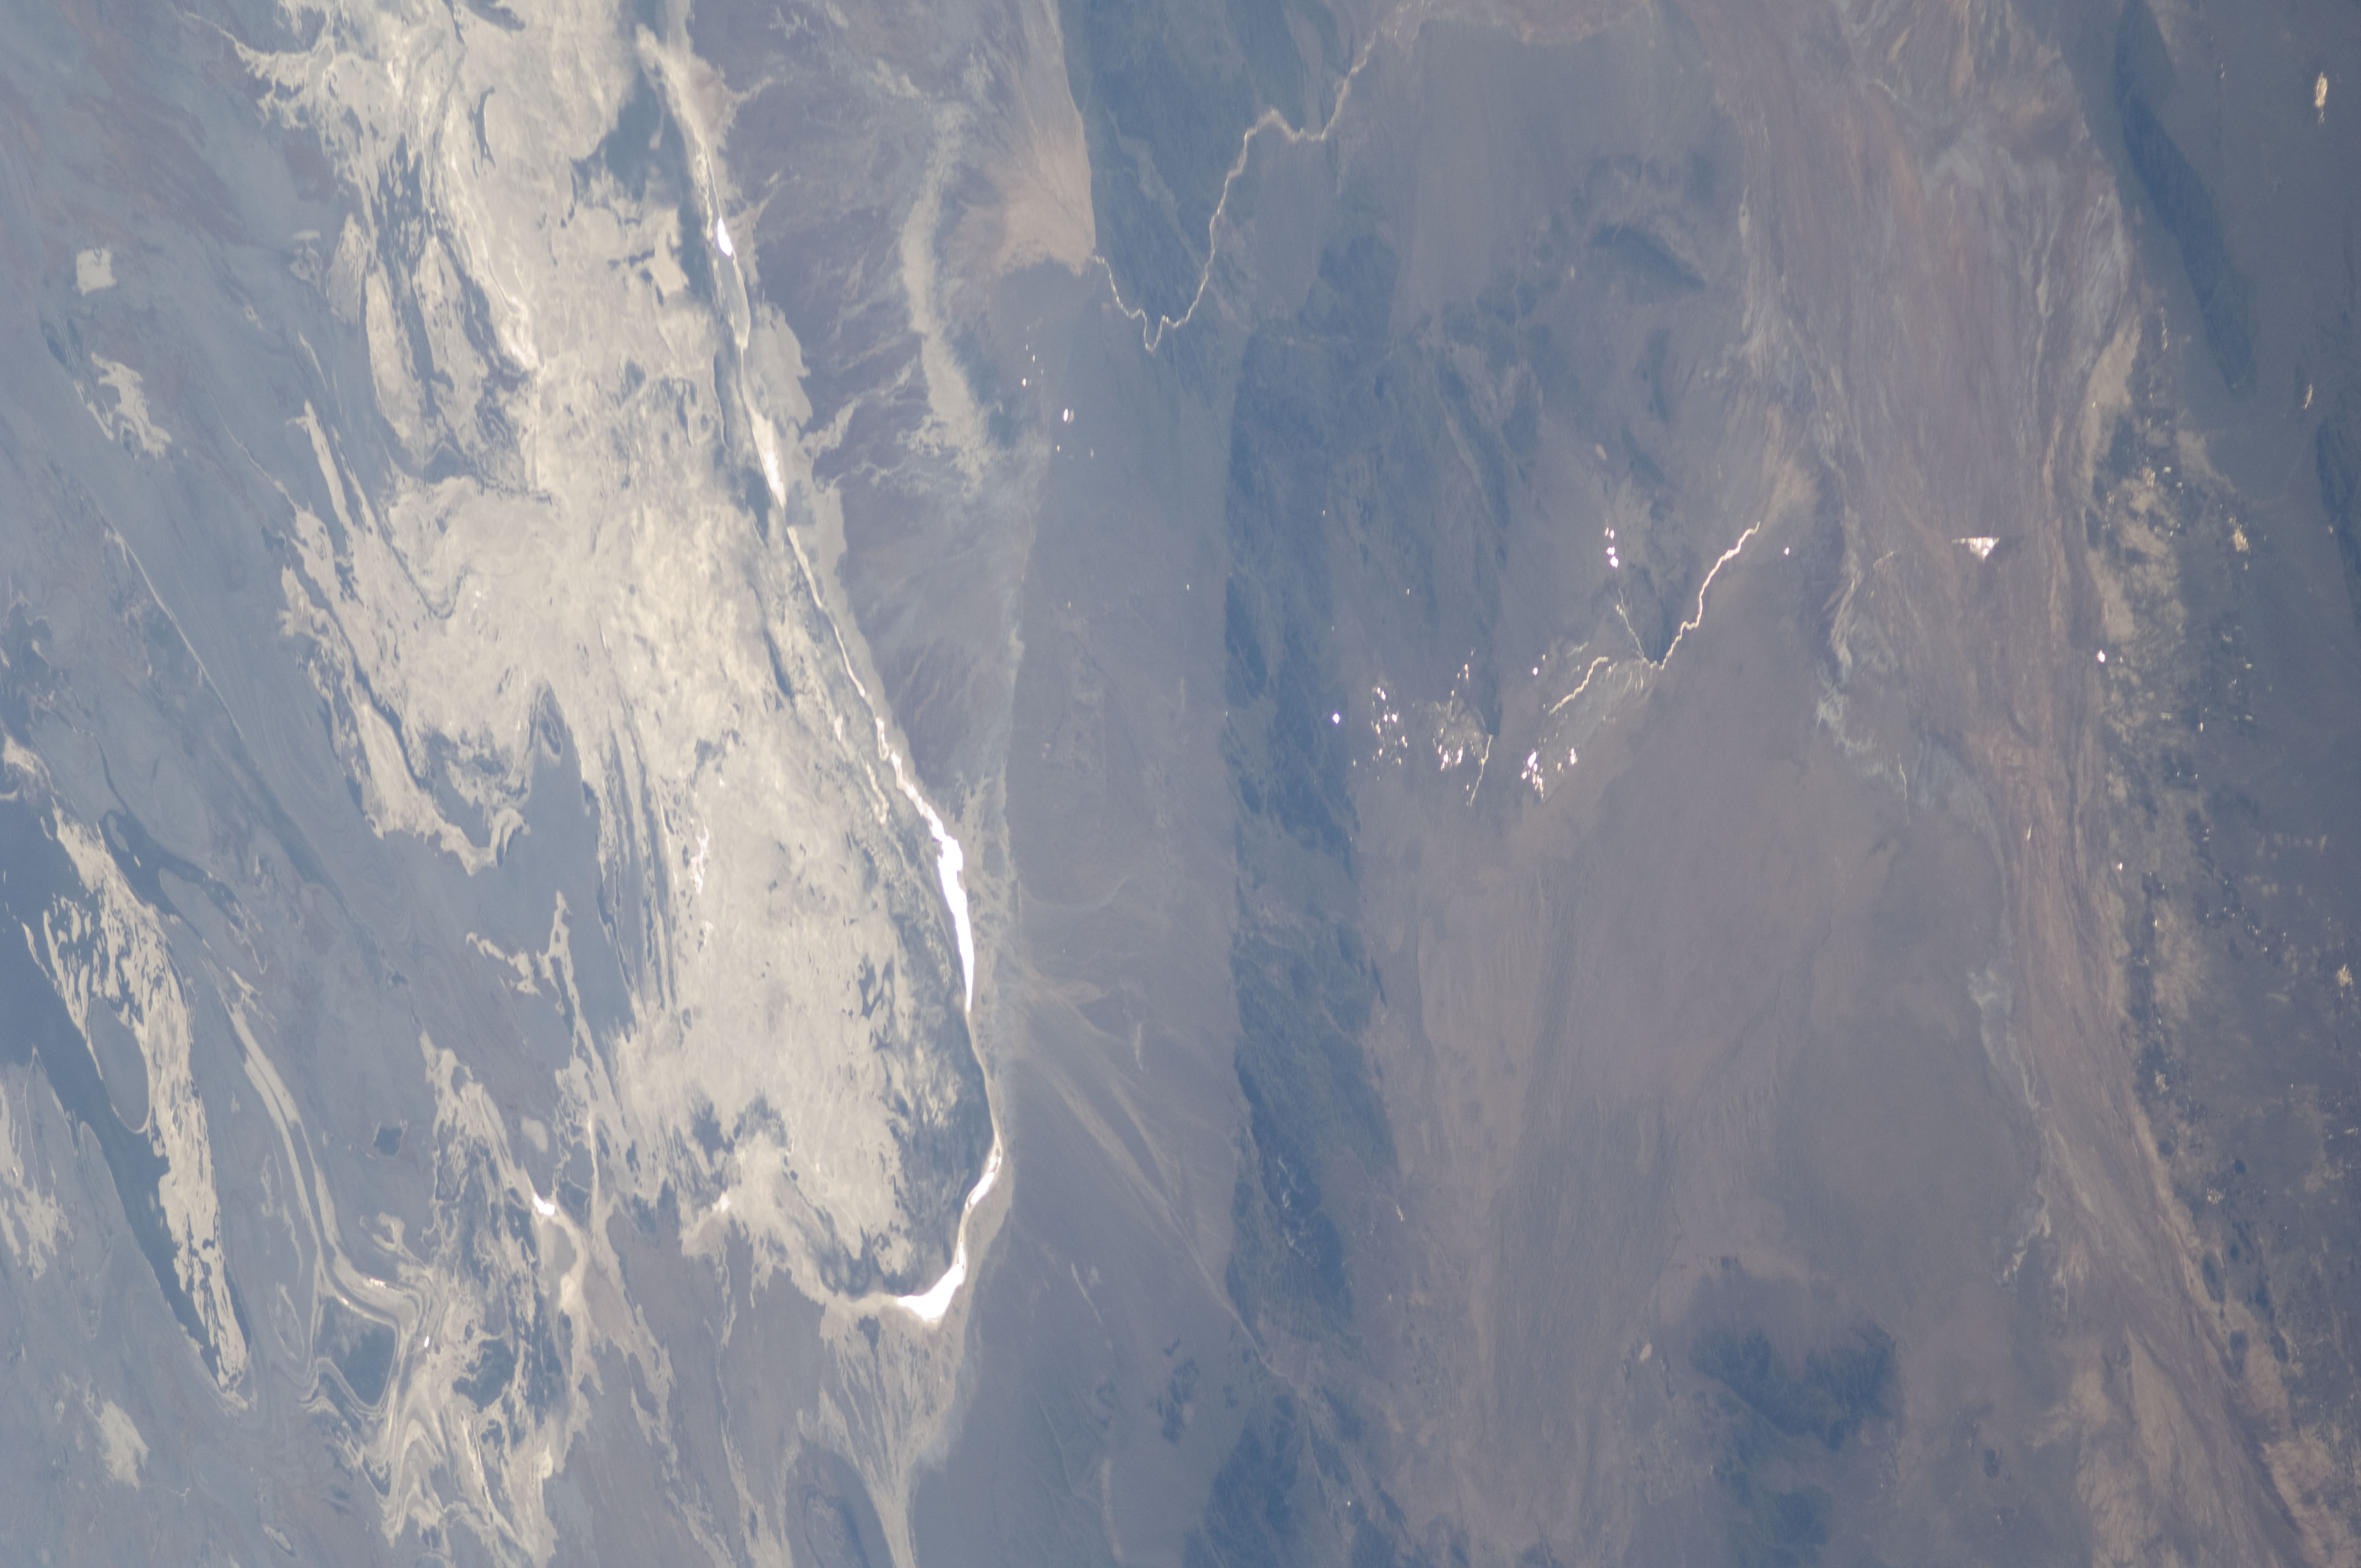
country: IRAN
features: GREAT SALT DESERT, LAKES, GLINT, LAKEBED, ALLUVIAL FAN, RIVERS, MTS.
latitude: 35.6
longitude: 56.6
